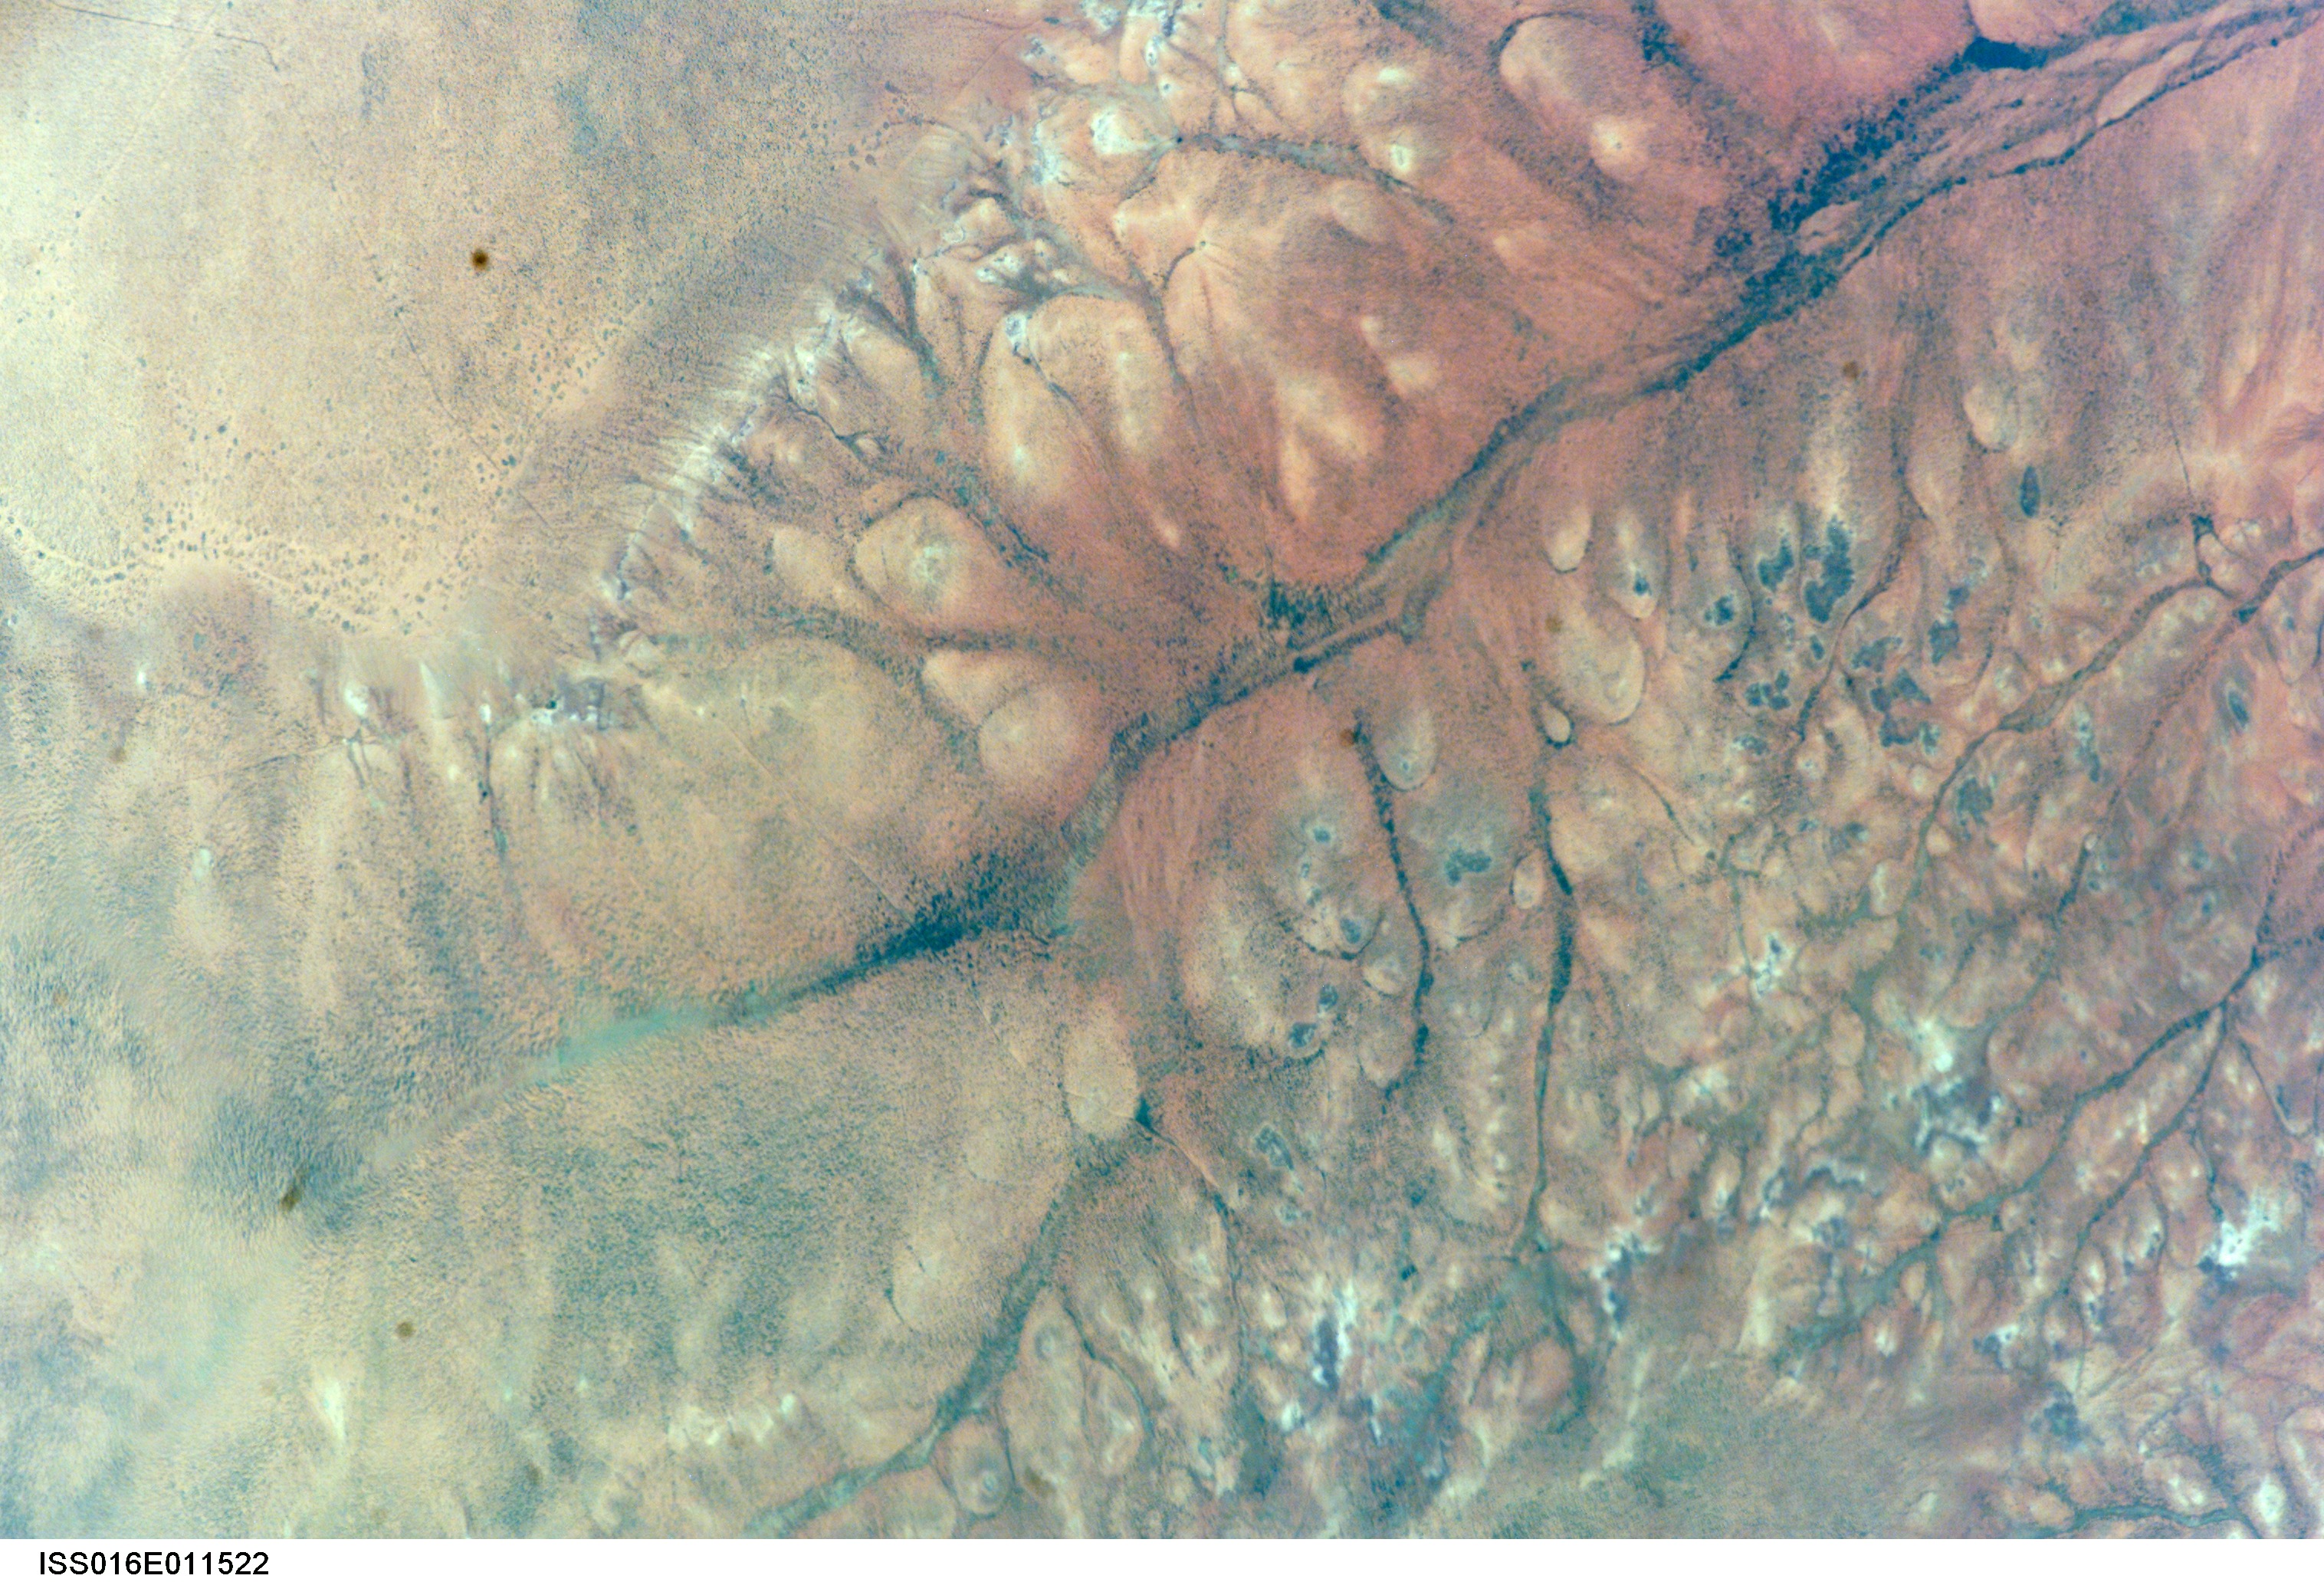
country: ETHIOPIA
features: AWARE, ROADS, HAUD REGION
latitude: 8.5
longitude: 44.0
